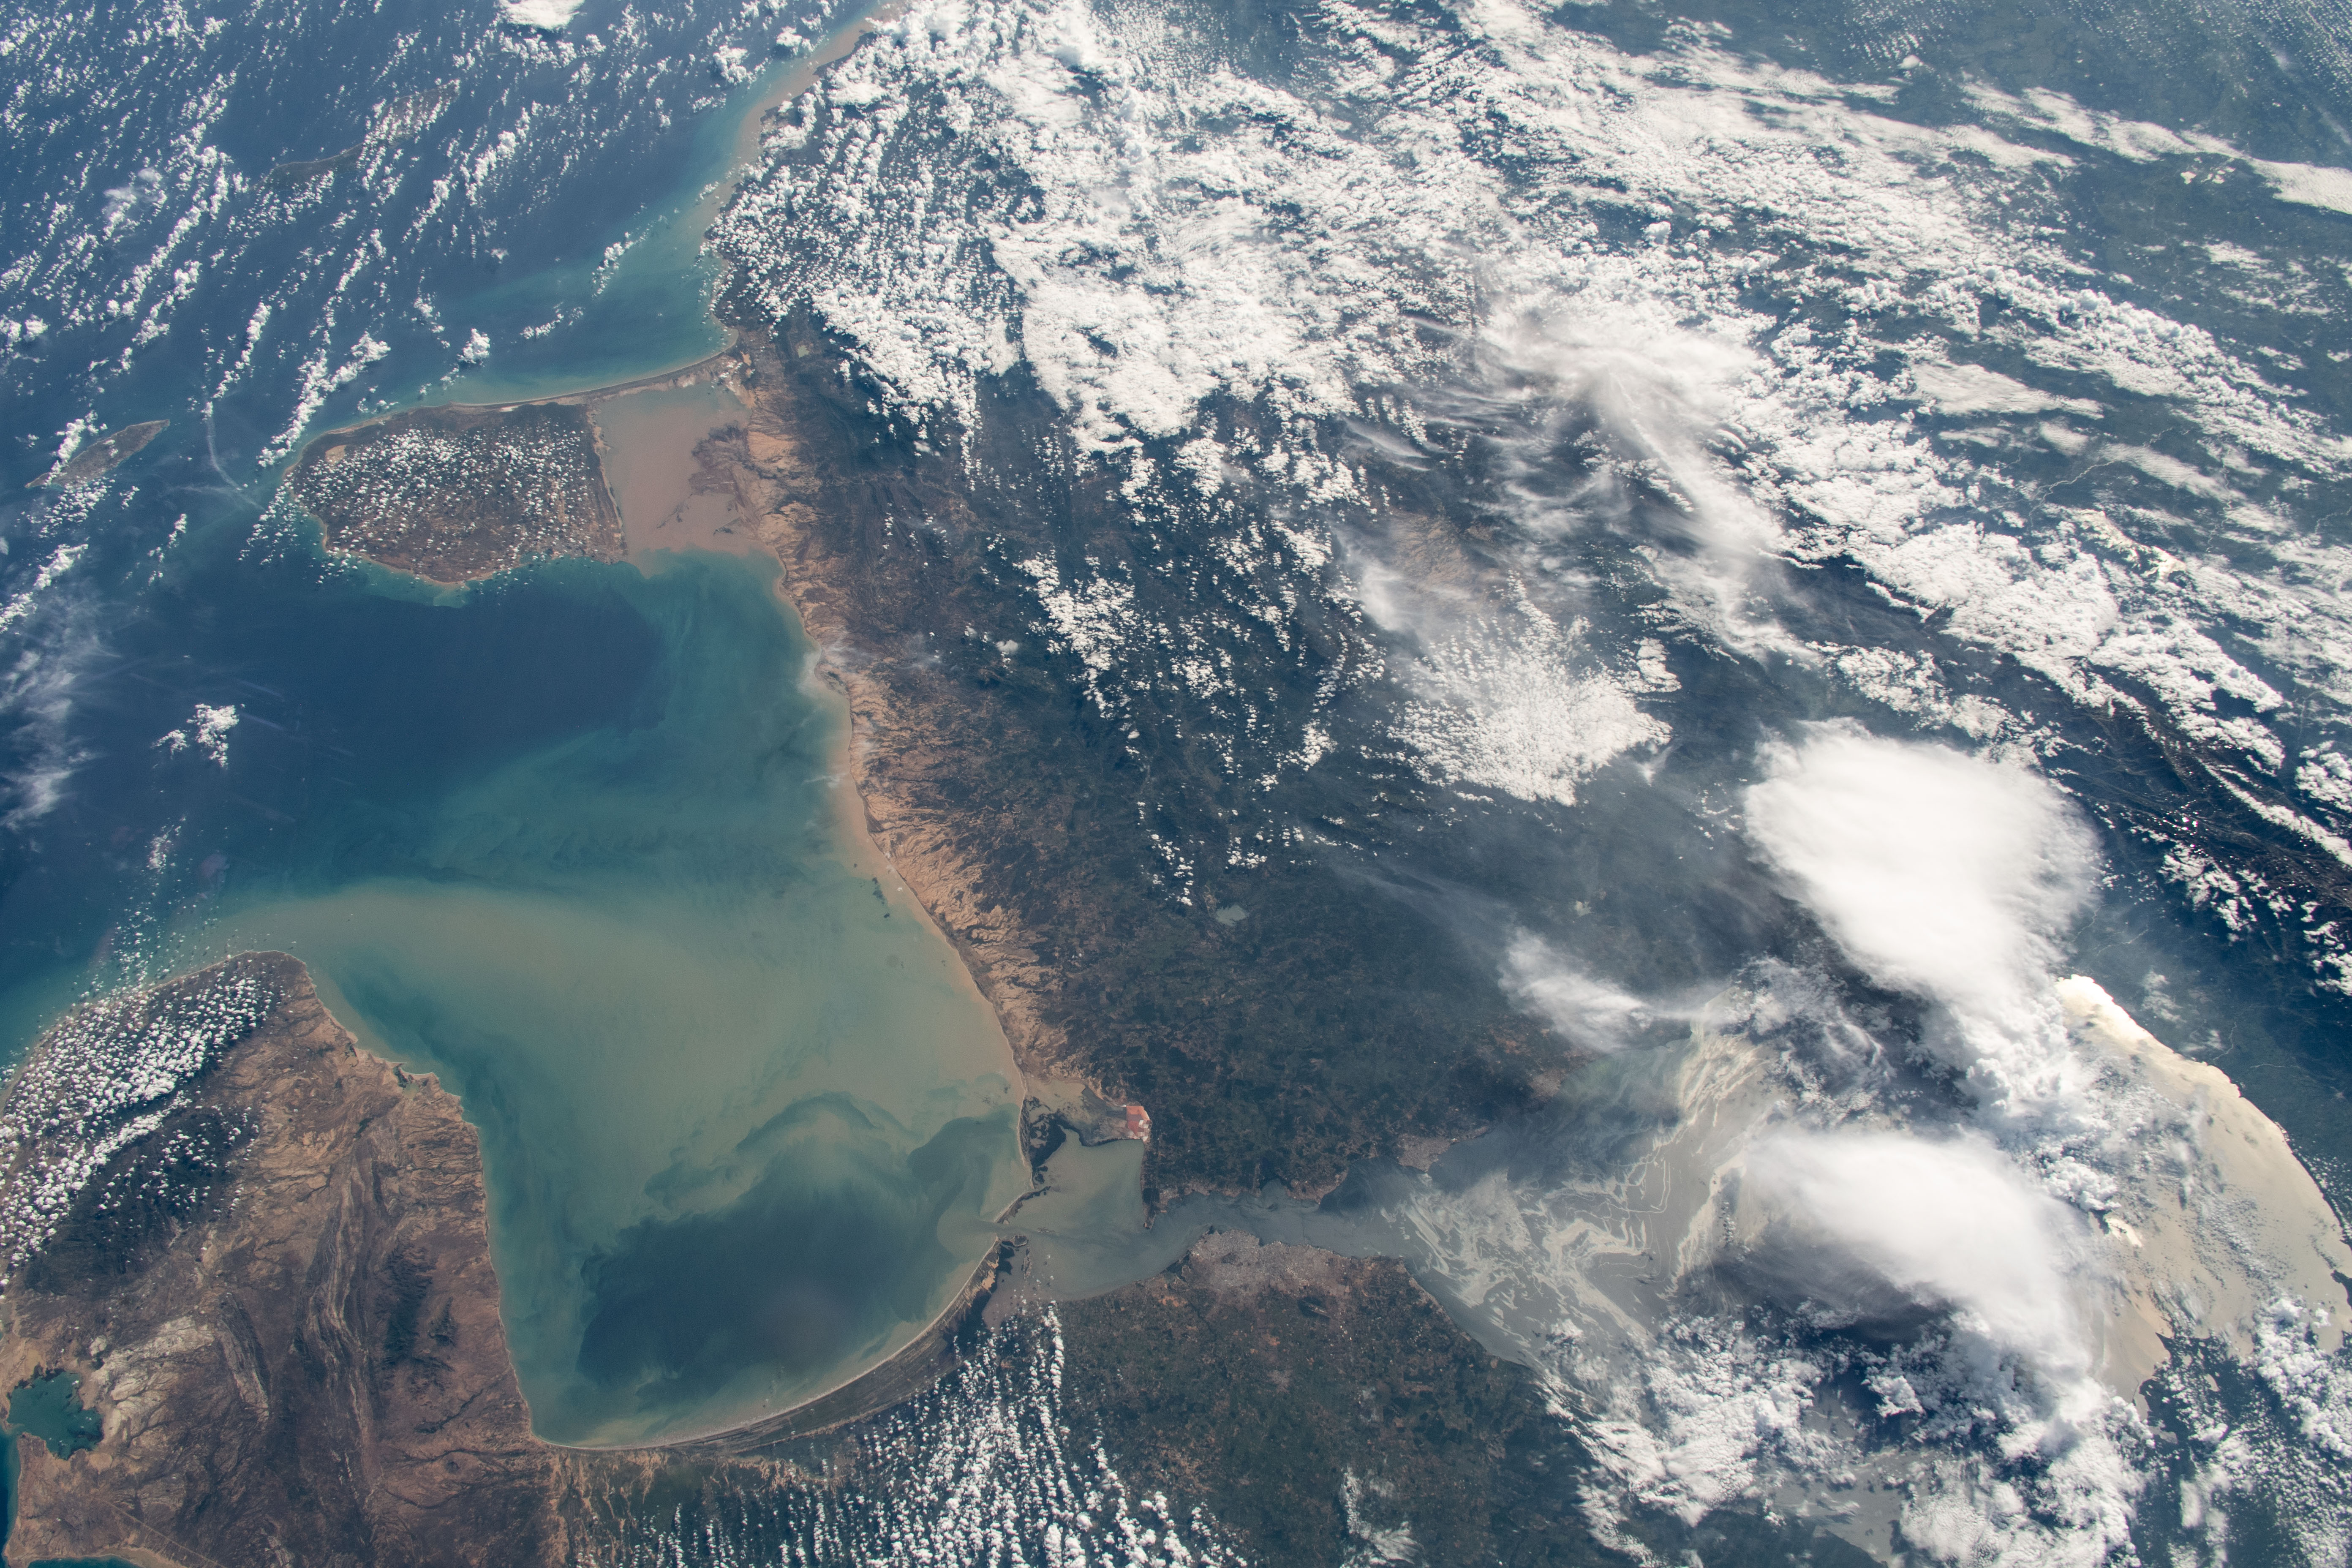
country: VENEZUELA
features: GULF OF VENEZUELA, LAKE MARACAIBO
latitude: 10.0
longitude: -70.5
